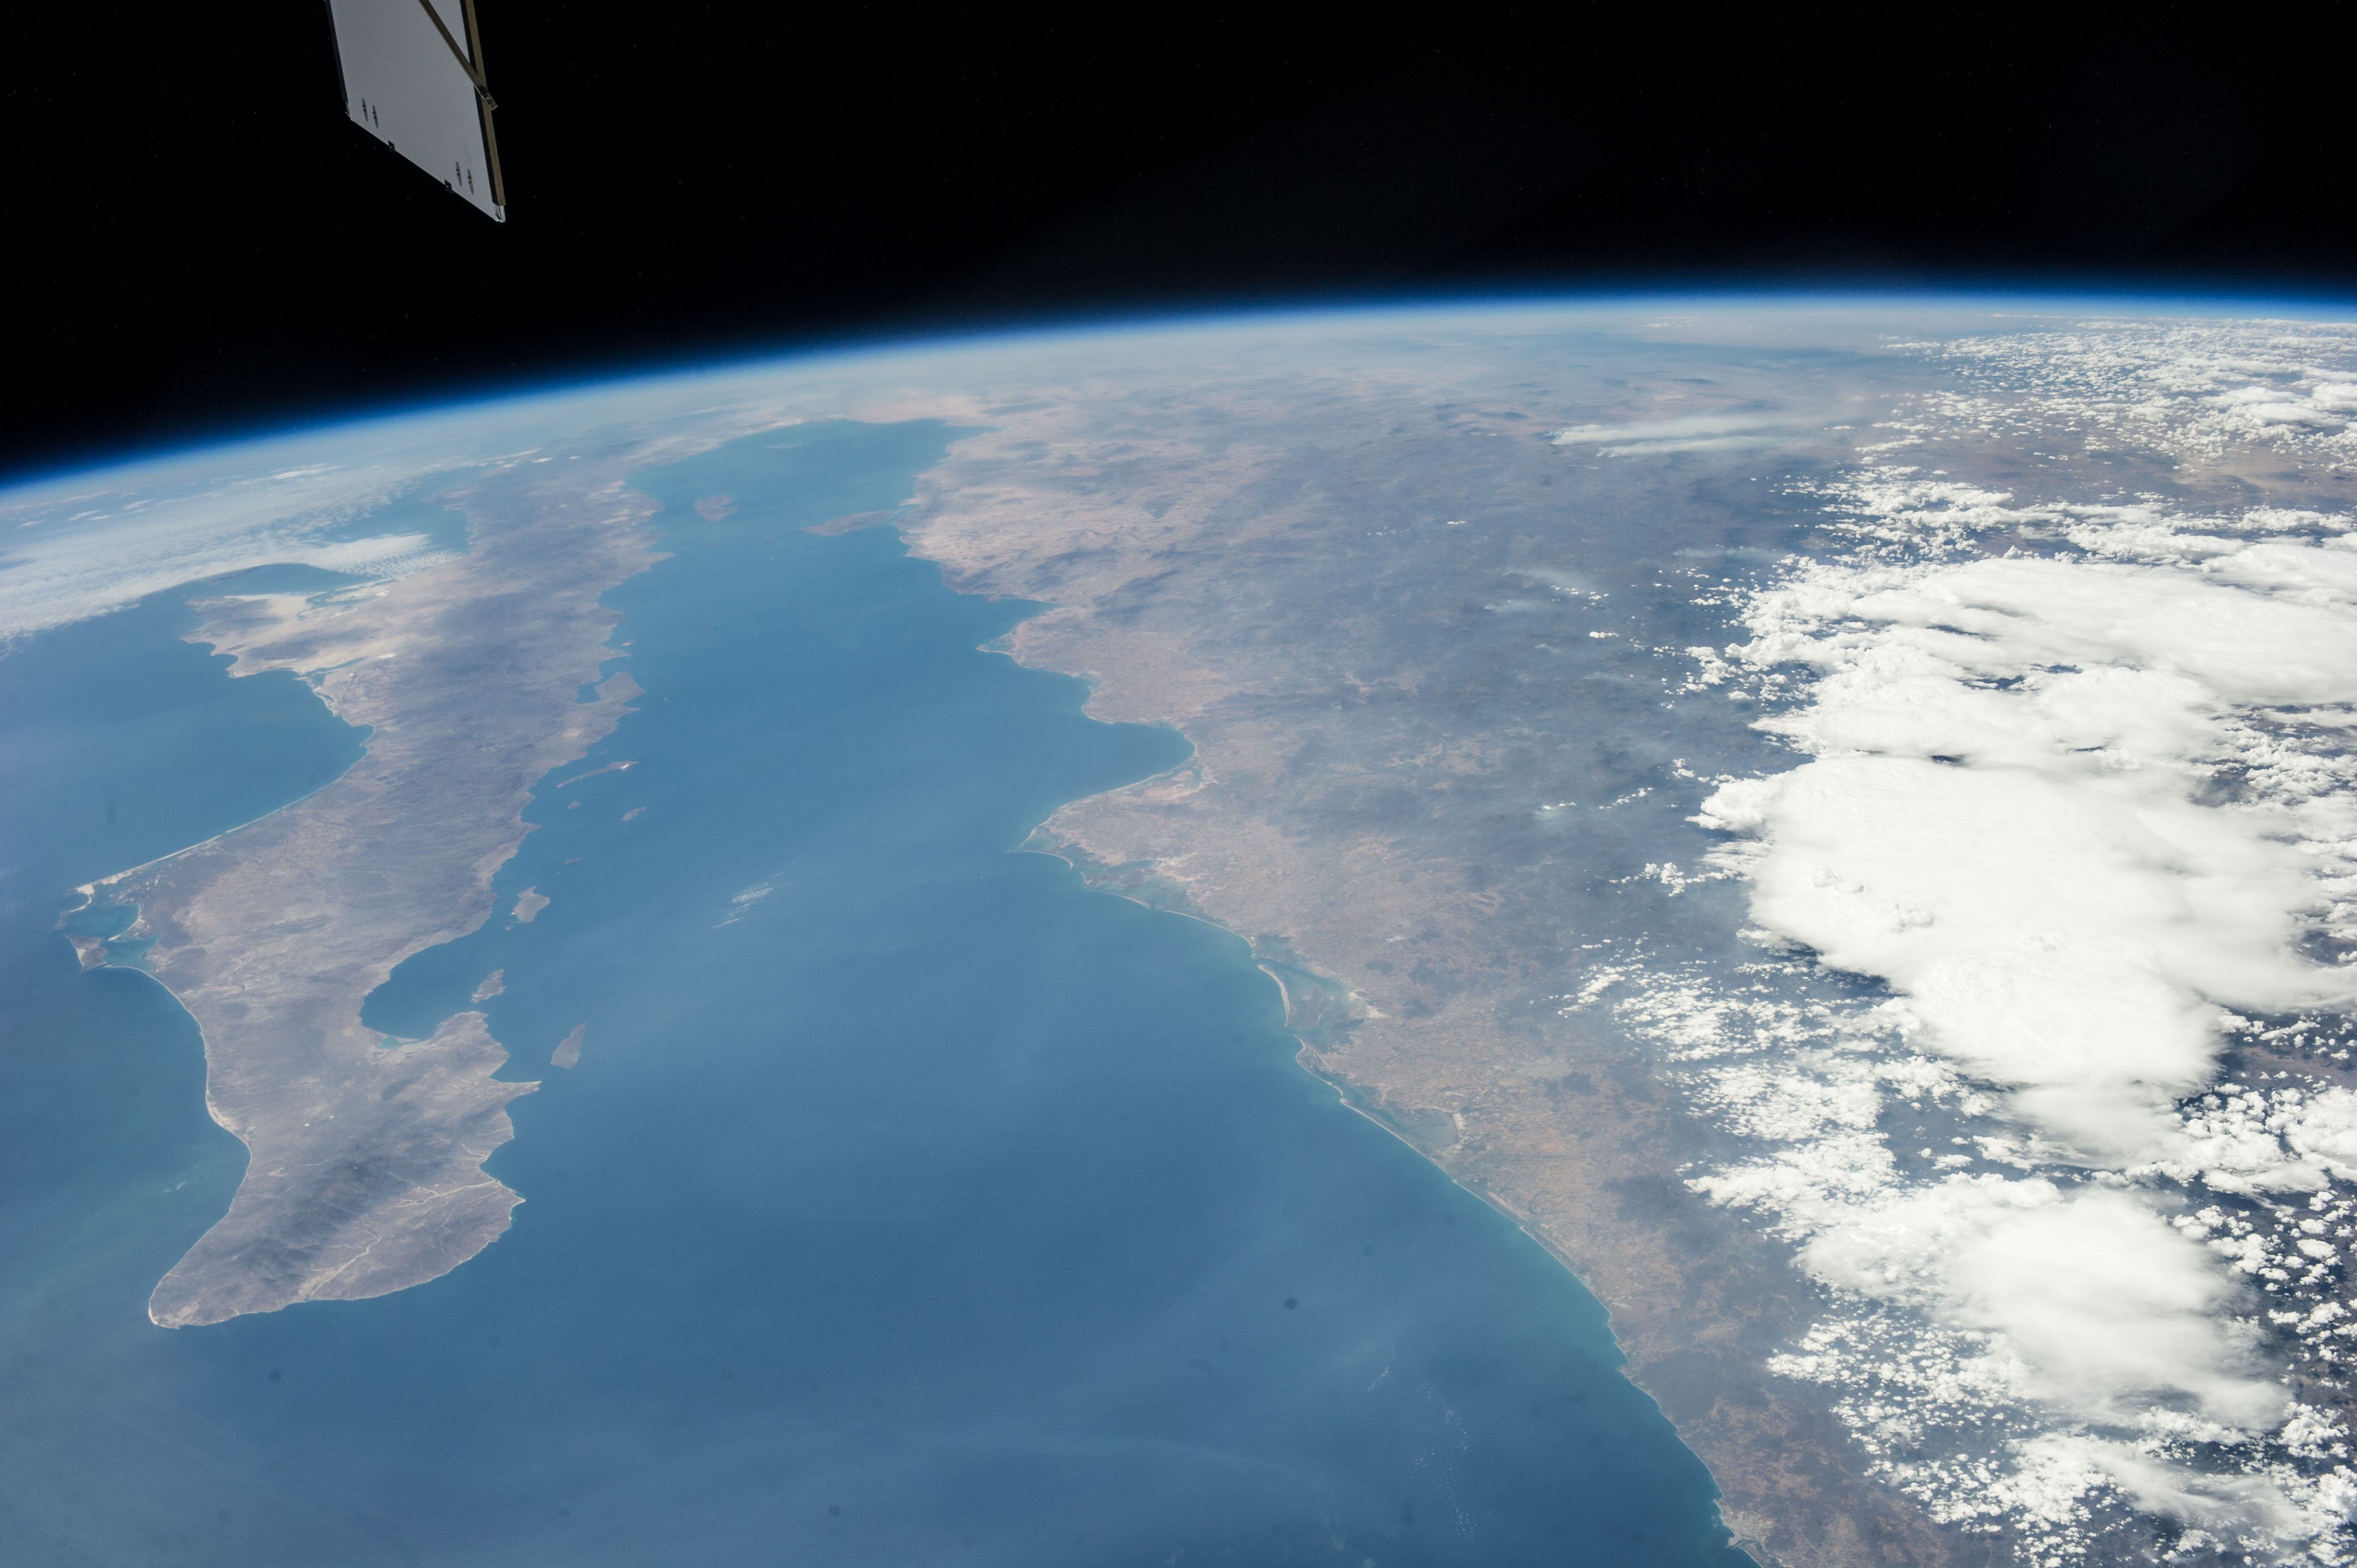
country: MEXICO
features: LA PAZ, CABO SAN LUCAS, CERALVO ISLAND, ESPIRITU SANTO ISLAND, PARTIDA ISLAND, SAN JOSE ISLAND, CARMEN ISLAND, SANTA MARGARITA ISLAND, MOUNTAINS, GULF OF CALIFORNIA, PACIFIC OCEAN, FARMLANDS, LOS MONCHIS
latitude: 26.0
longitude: -109.1
